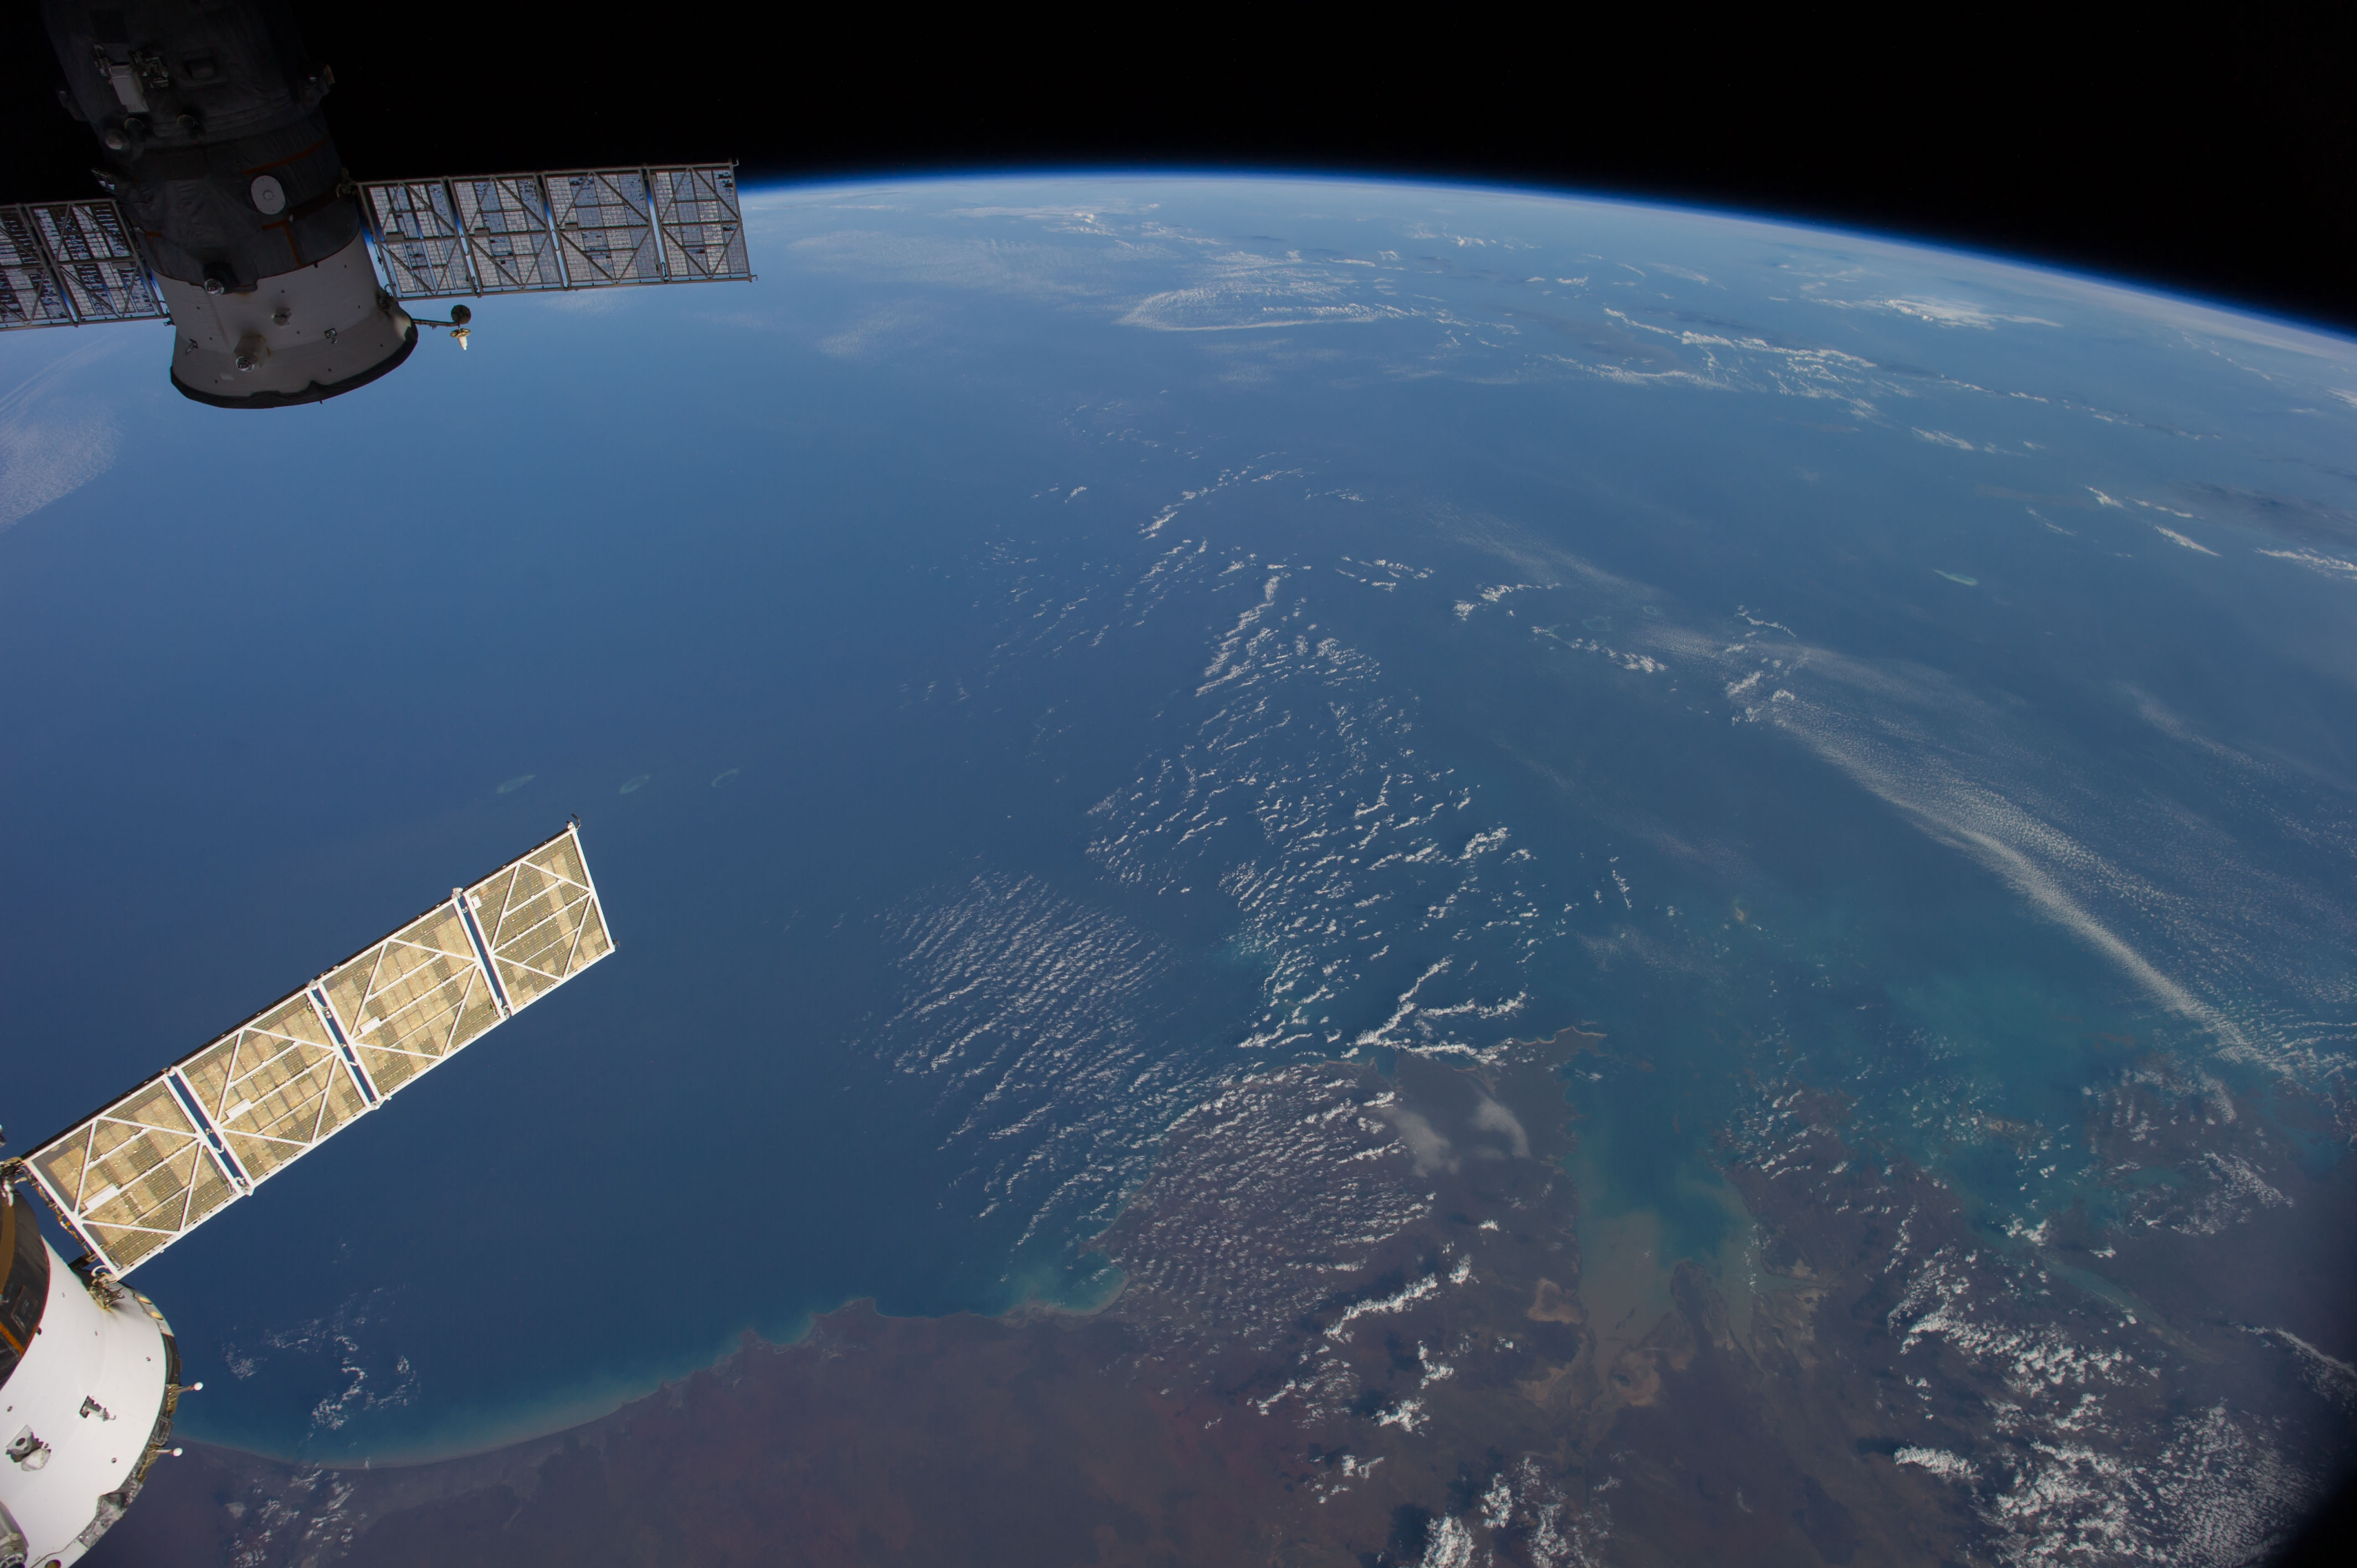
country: AUSTRALIA-WA
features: INDIAN O., KING SOUND, ATMOSPHERIC LIMB
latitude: -16.5
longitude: 121.0
